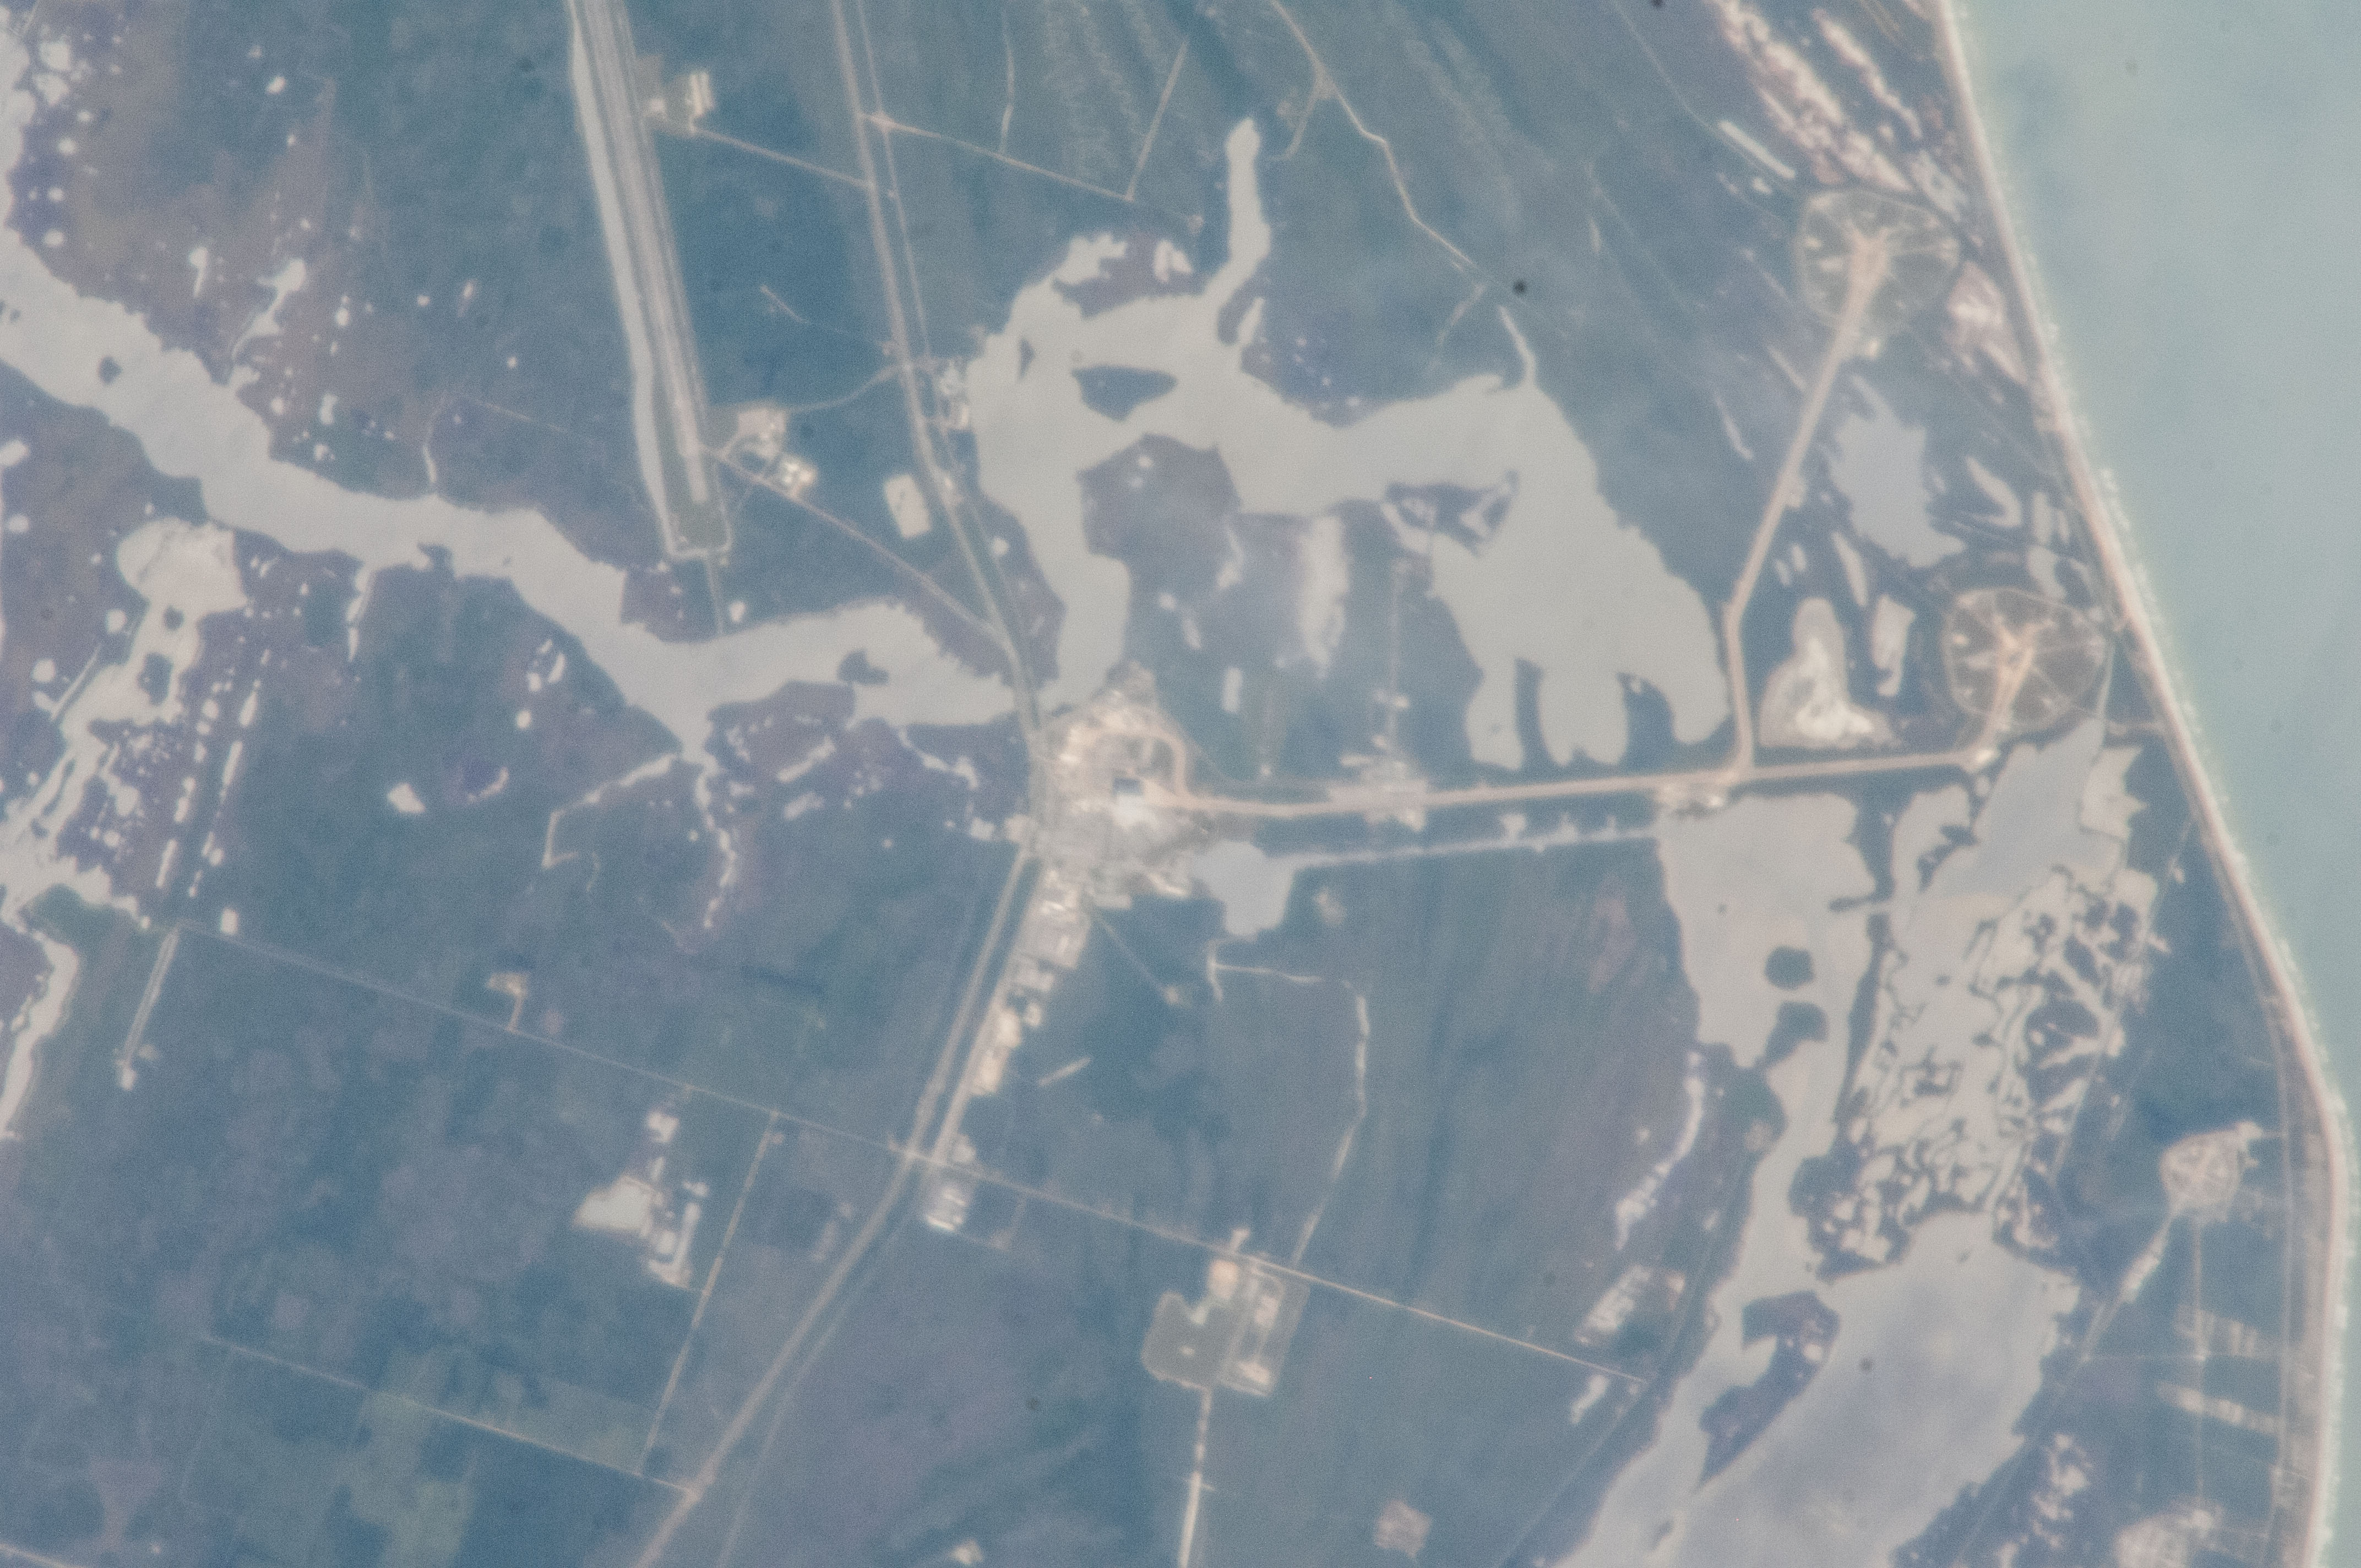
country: USA-FLORIDA
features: KSC, LAUNCH PADS, RUNWAY, BANANA CREEK, LAGOONS, GLINT, BEACH, ATLANTIC O.
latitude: 28.6
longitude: -80.7
